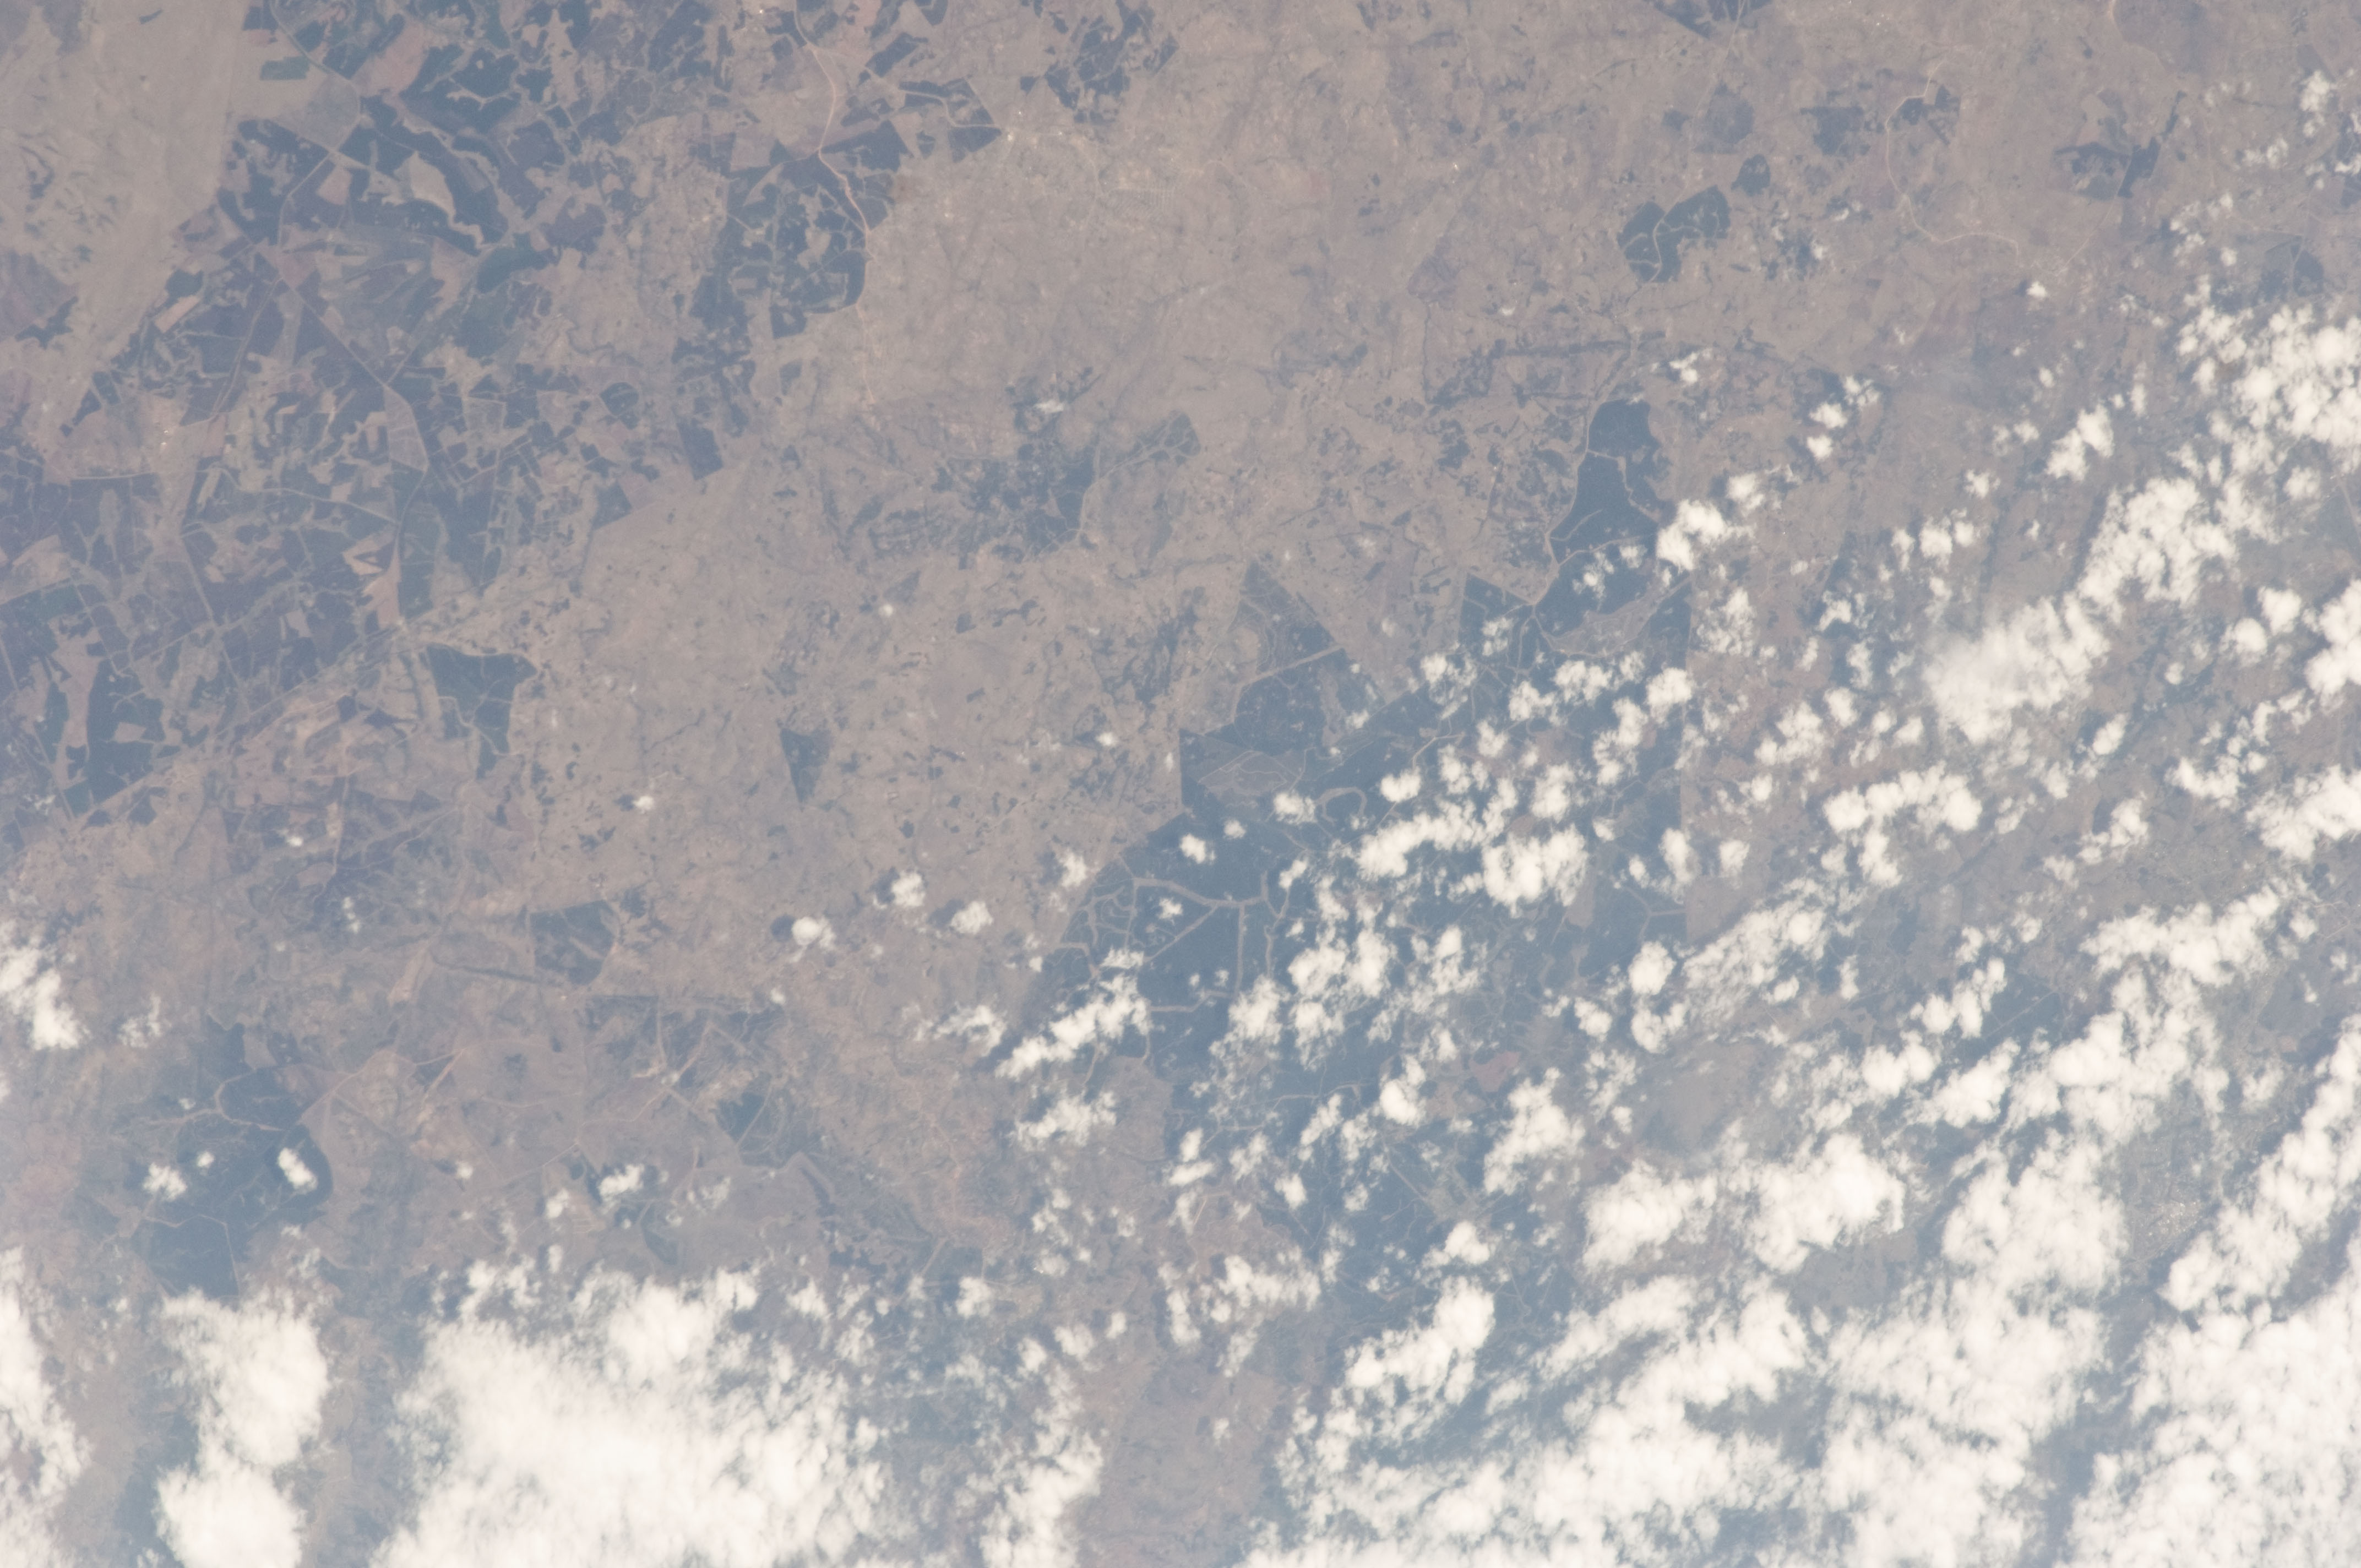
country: SWAZILAND
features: TIMBER PLANTATIONS, BHUNYA
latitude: -26.4
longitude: 30.9
